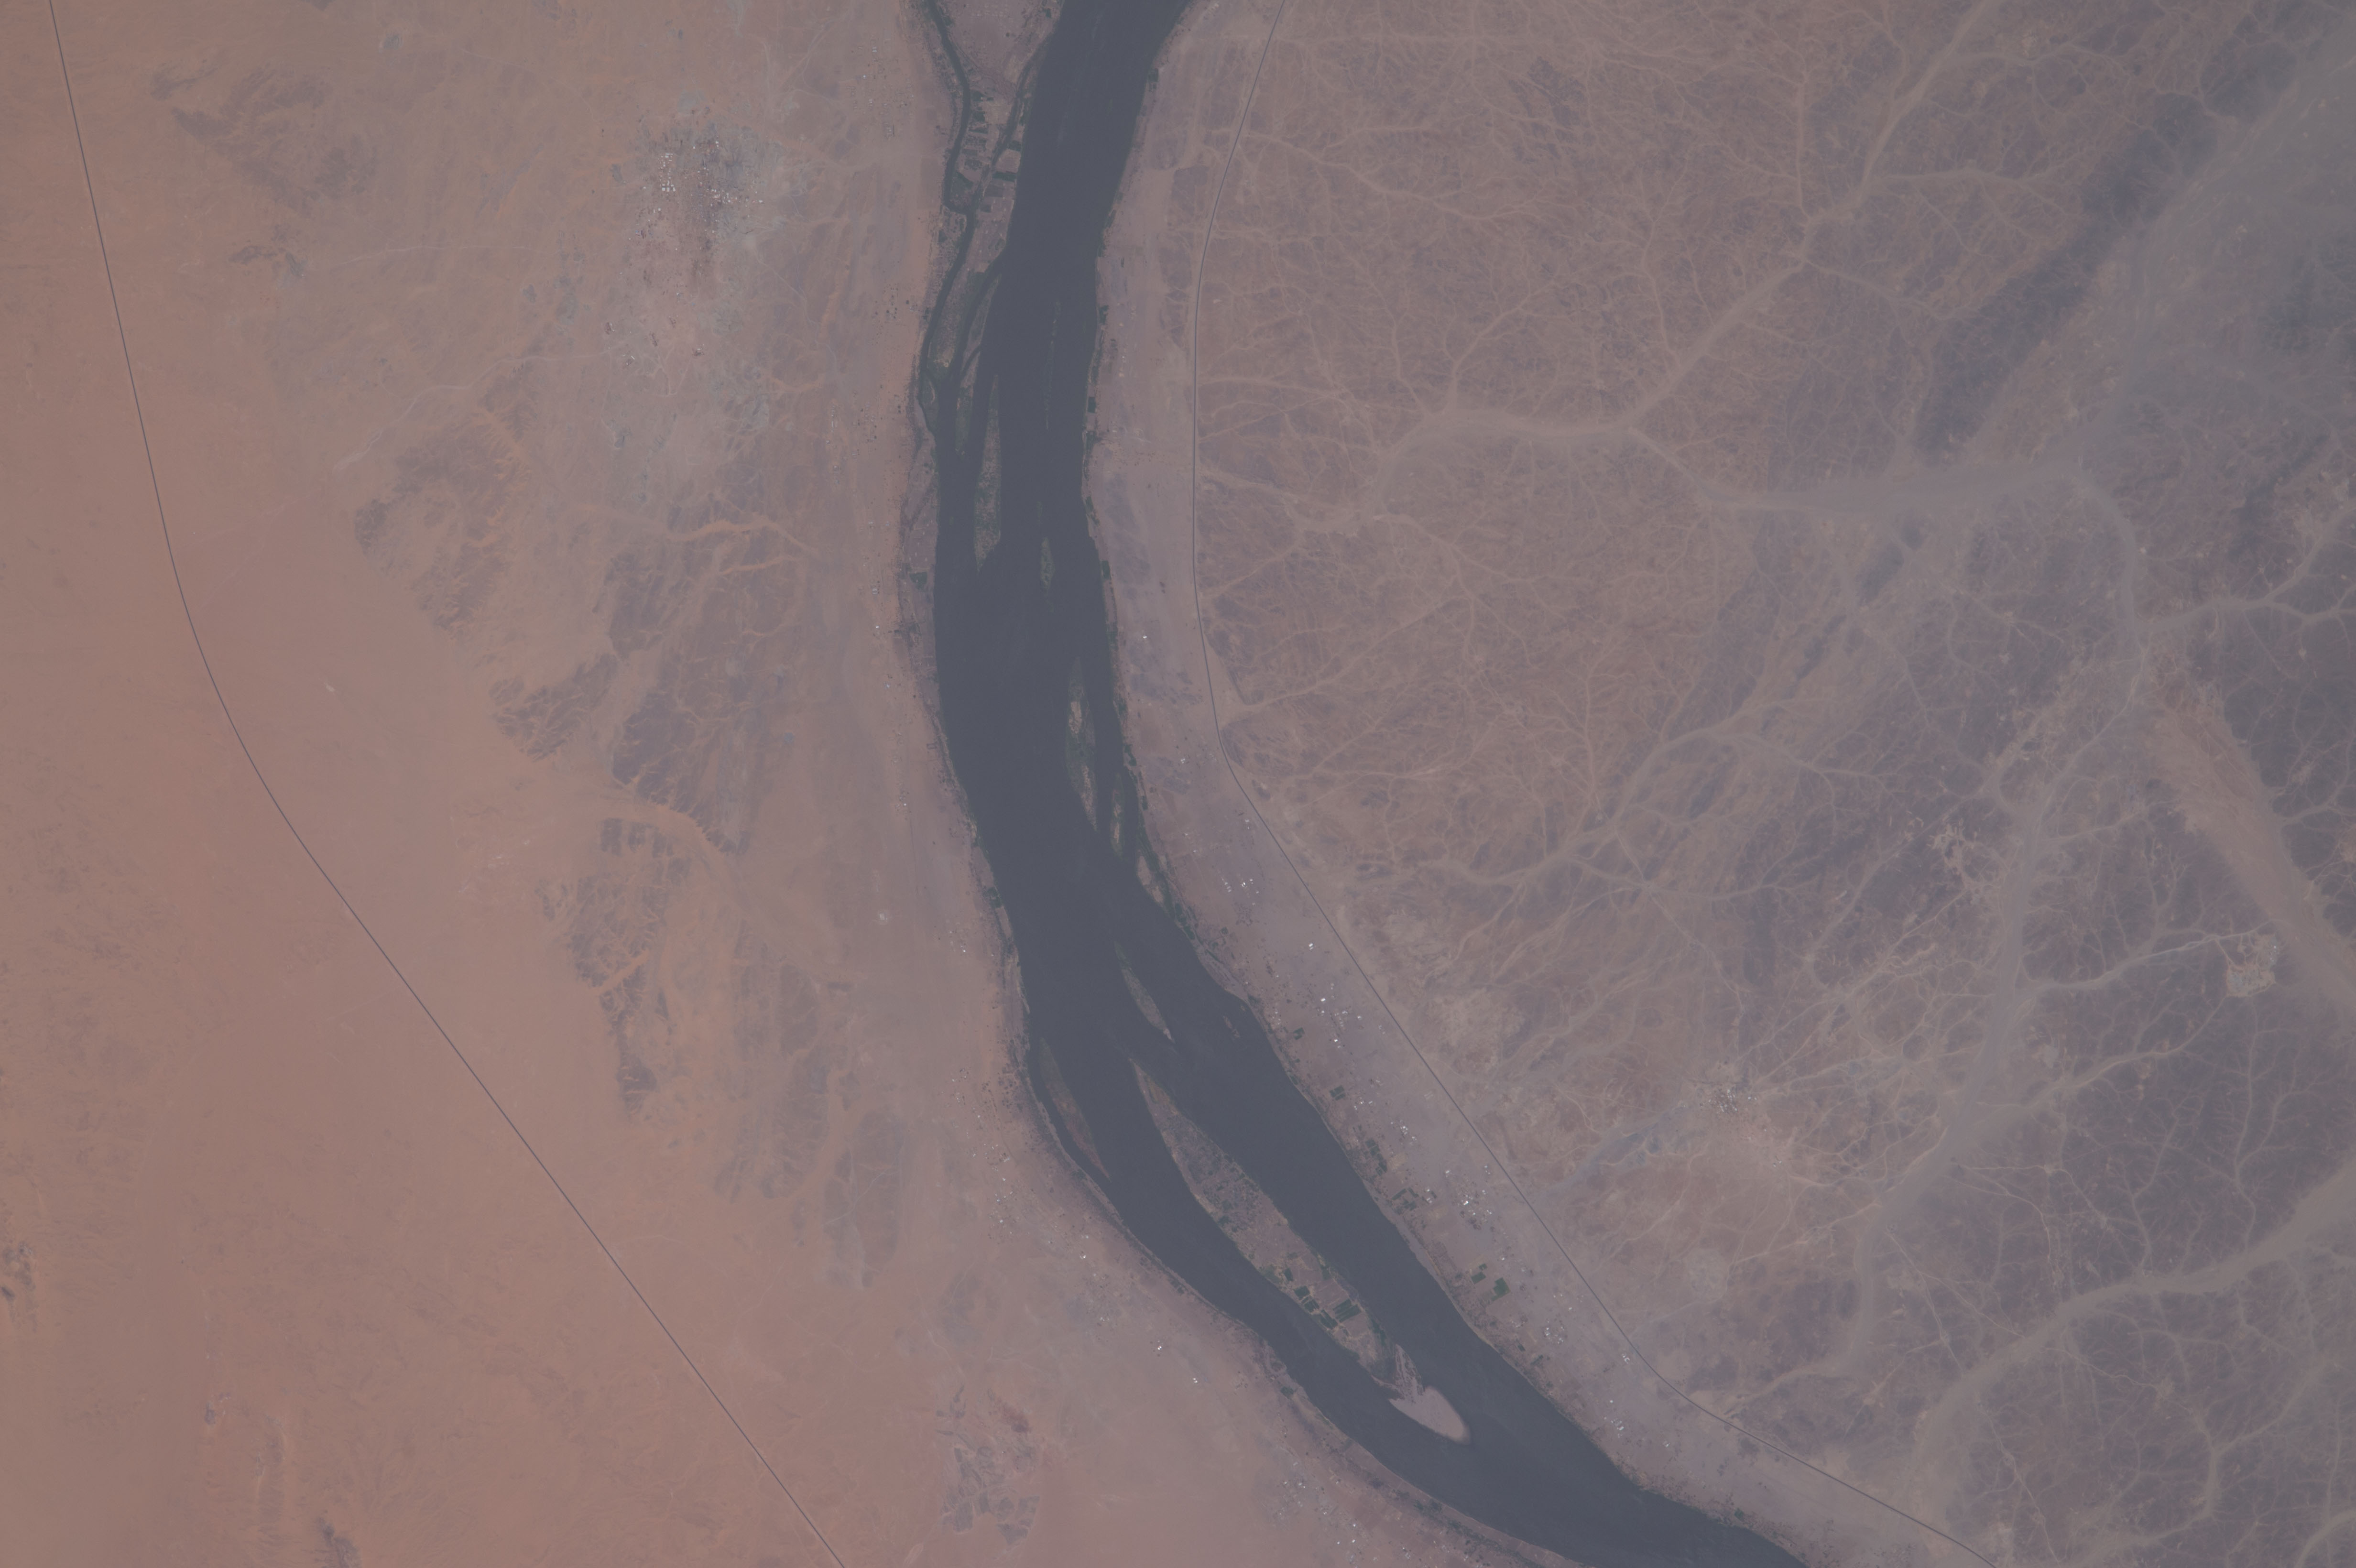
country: SUDAN
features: NUBIAN DESERT, NILE RIVER, NORTHERN, SUARDA, QUBBAT SALIM
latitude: 20.6
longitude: 30.3
